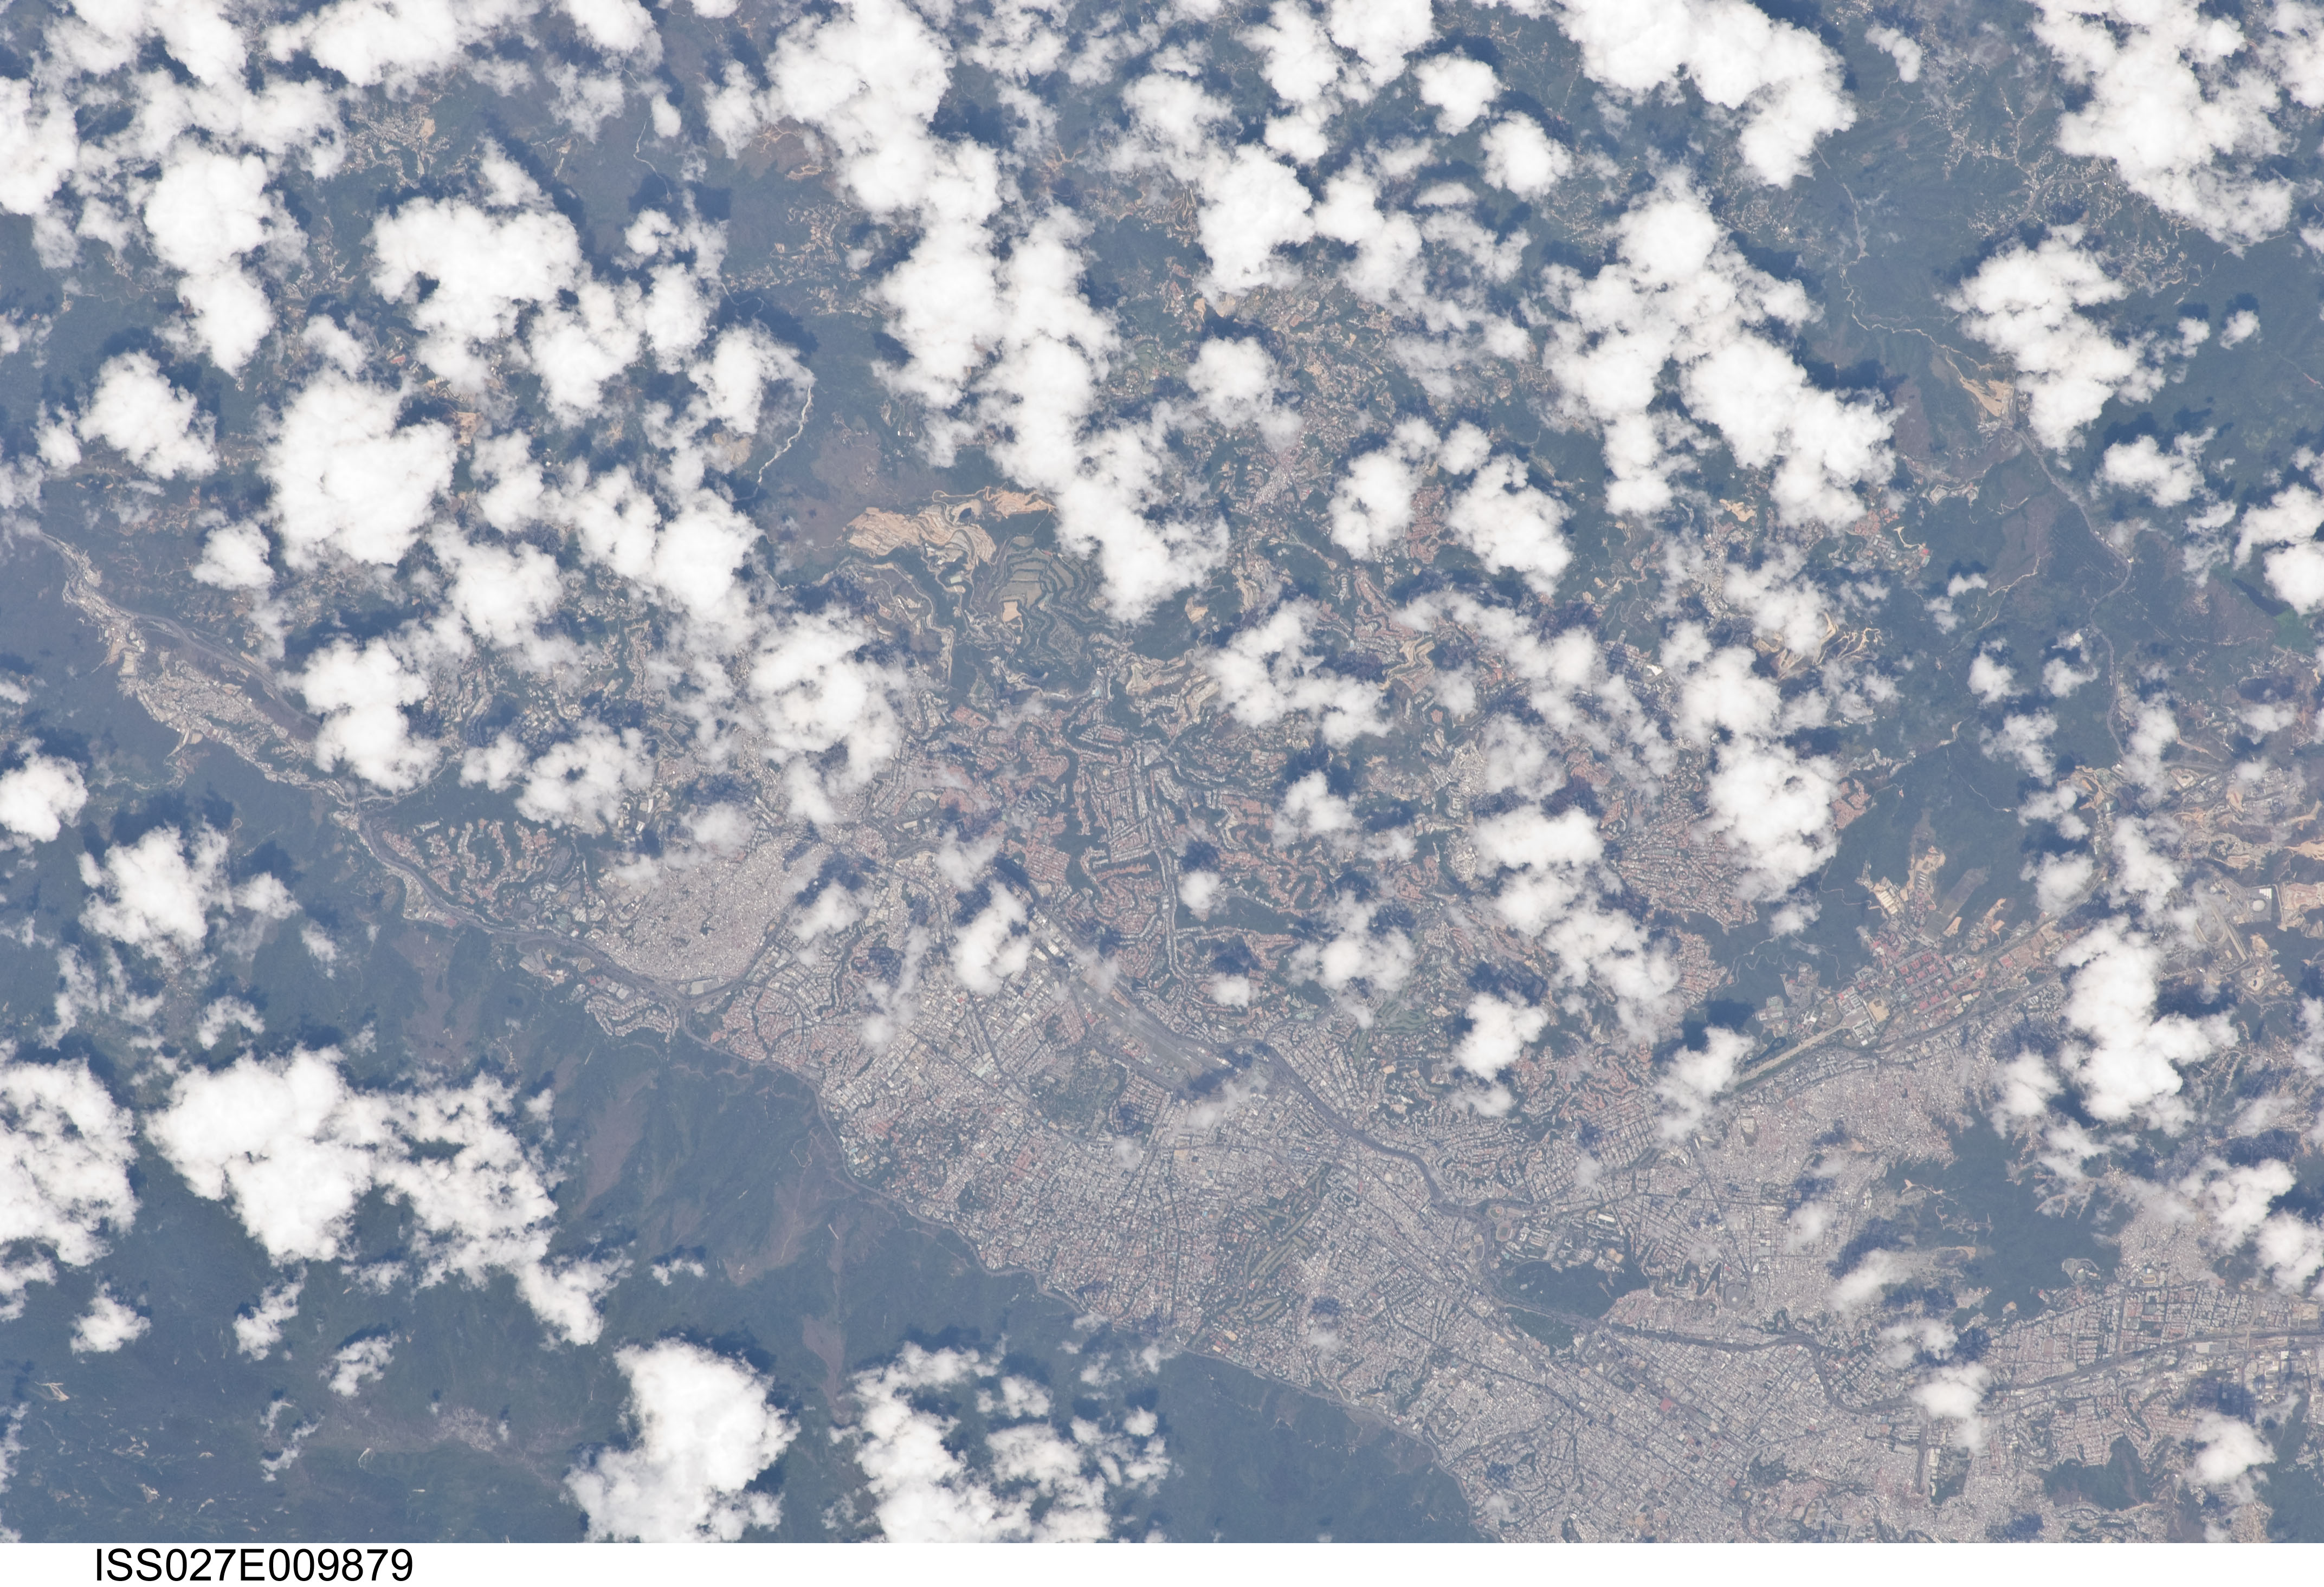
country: VENEZUELA
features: CARACAS, MARITIME ANDES MTS.
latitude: 10.5
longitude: -66.9
